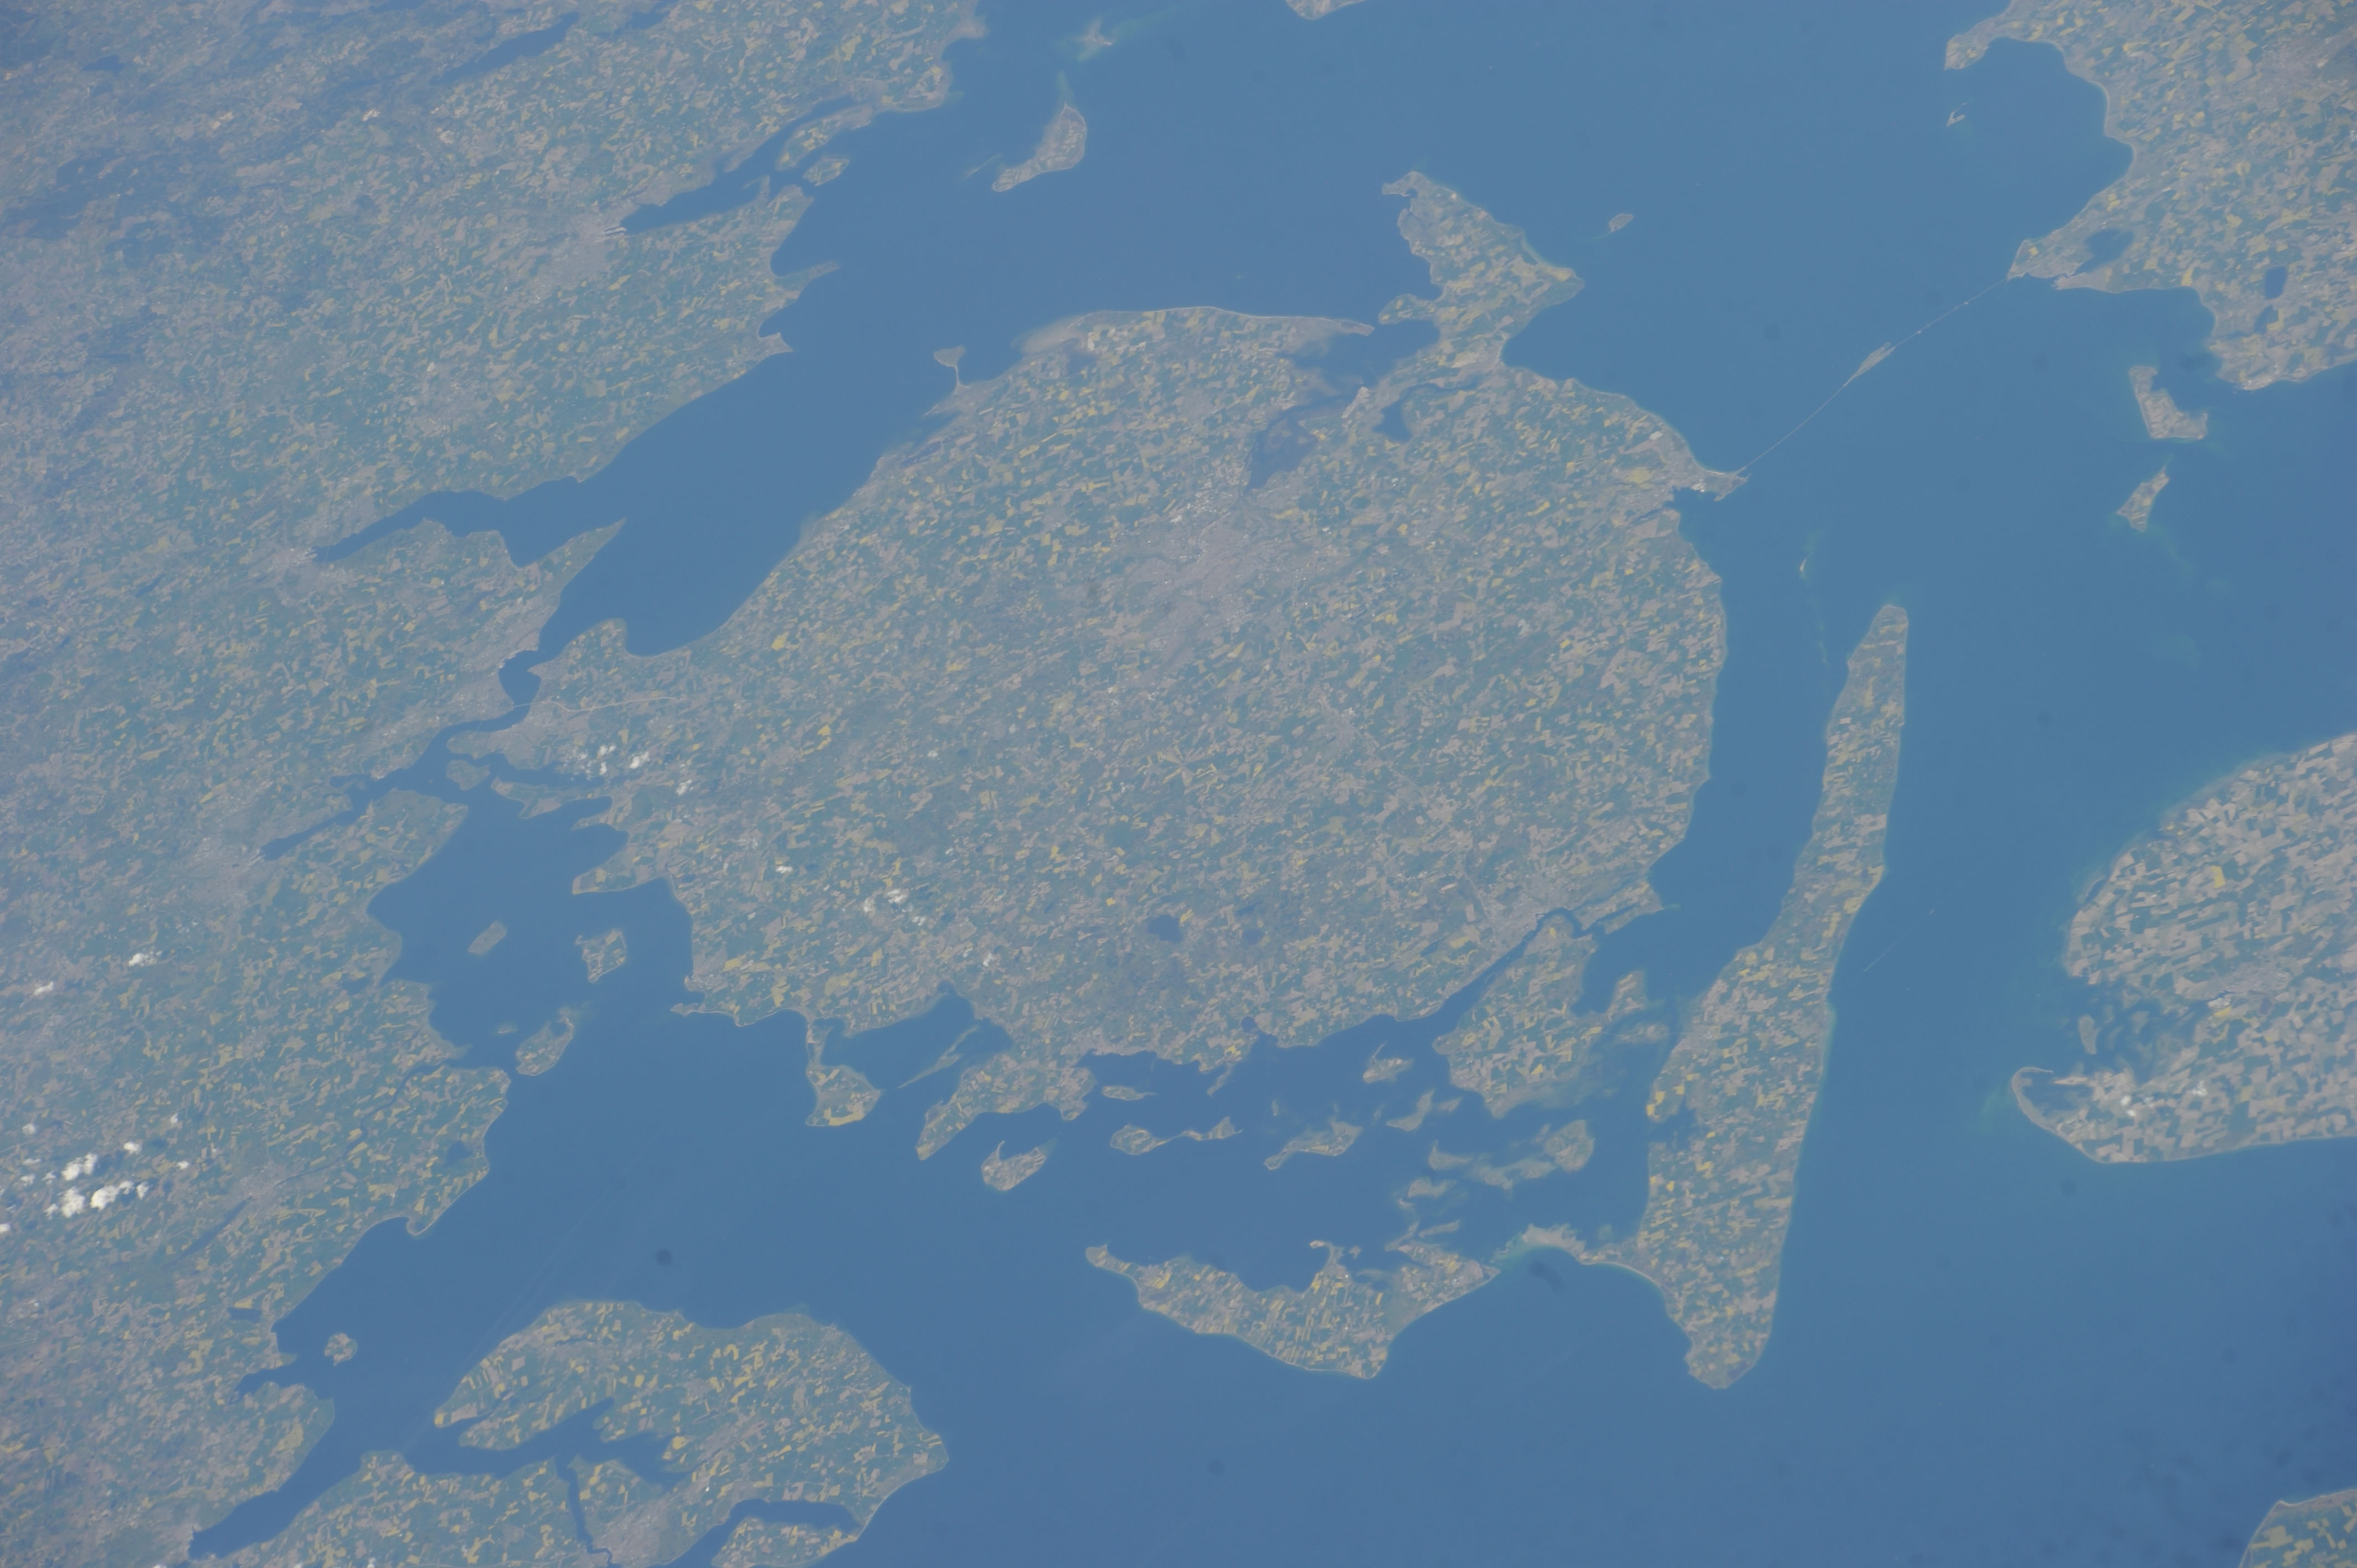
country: DENMARK
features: COAST, ISLANDS, ODENSE, LANGELAND ISLAND, ISLAND OF FUNEN, GREAT BELT, ALS ISLAND, THE GREAT BELT BRIDGE
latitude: 55.2
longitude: 10.4
